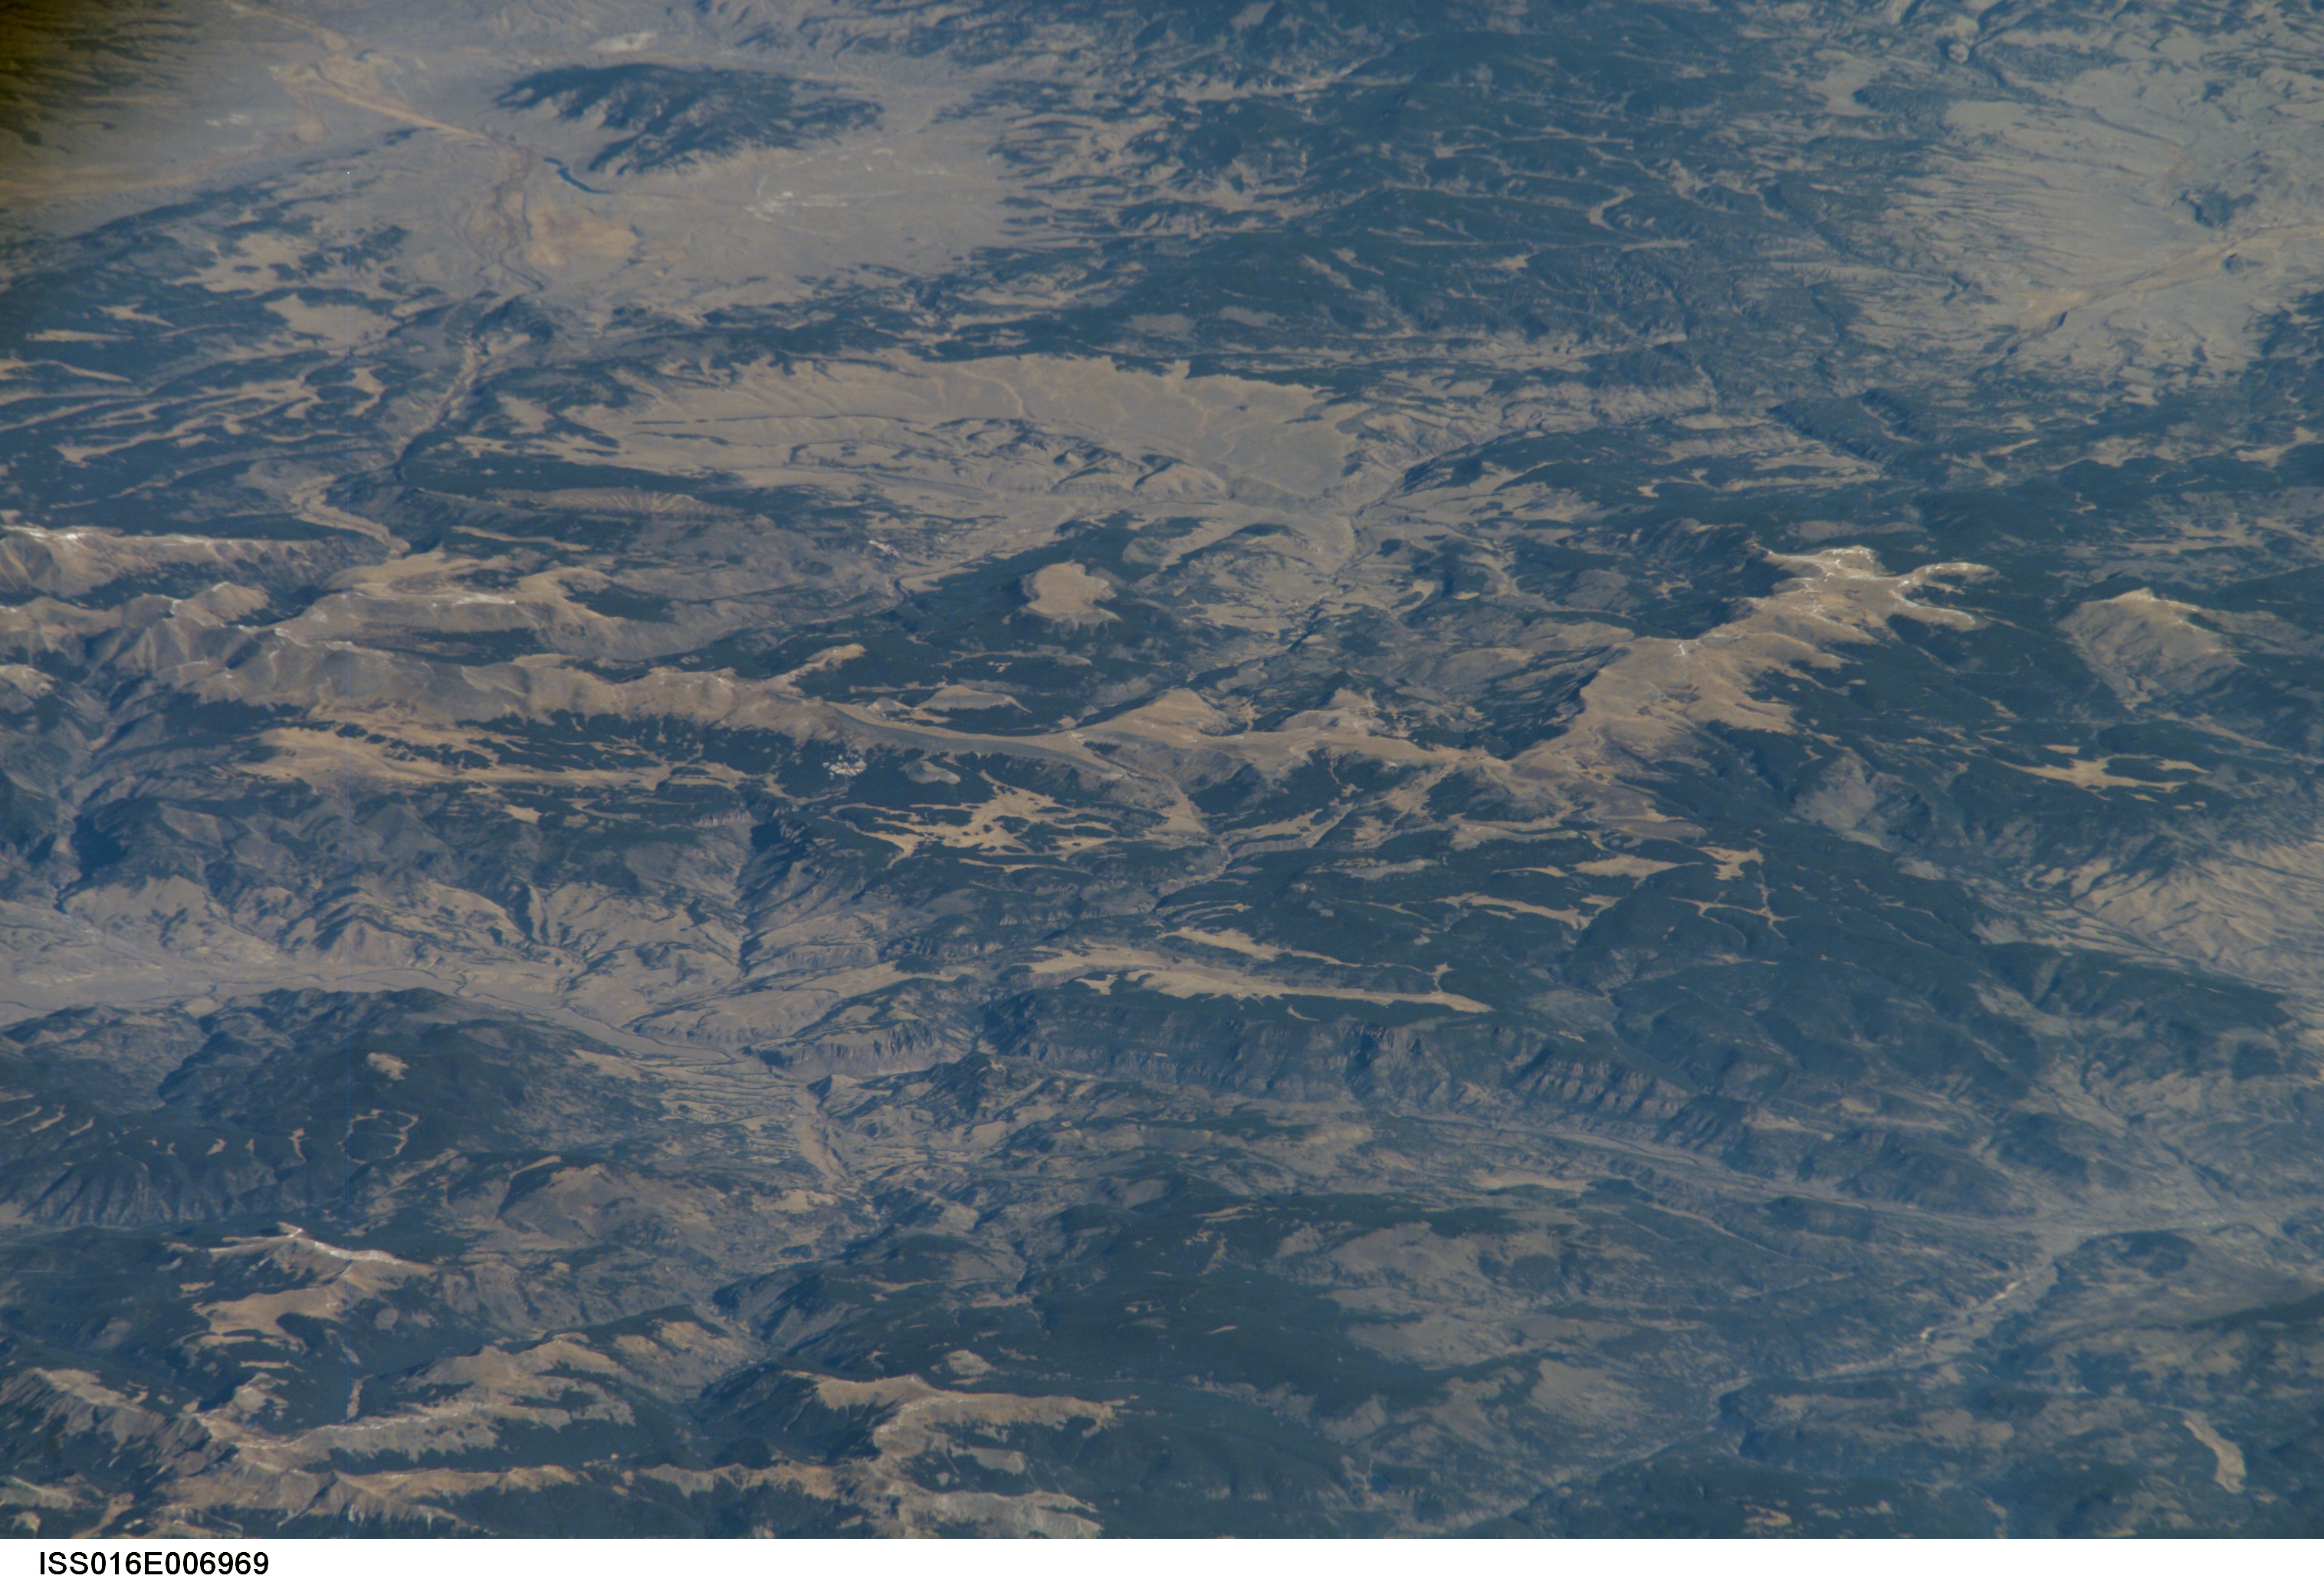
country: USA-COLORADO
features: PAN-CONTINENTAL DIVIDE, CREEDE
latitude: 37.9
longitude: -106.7
